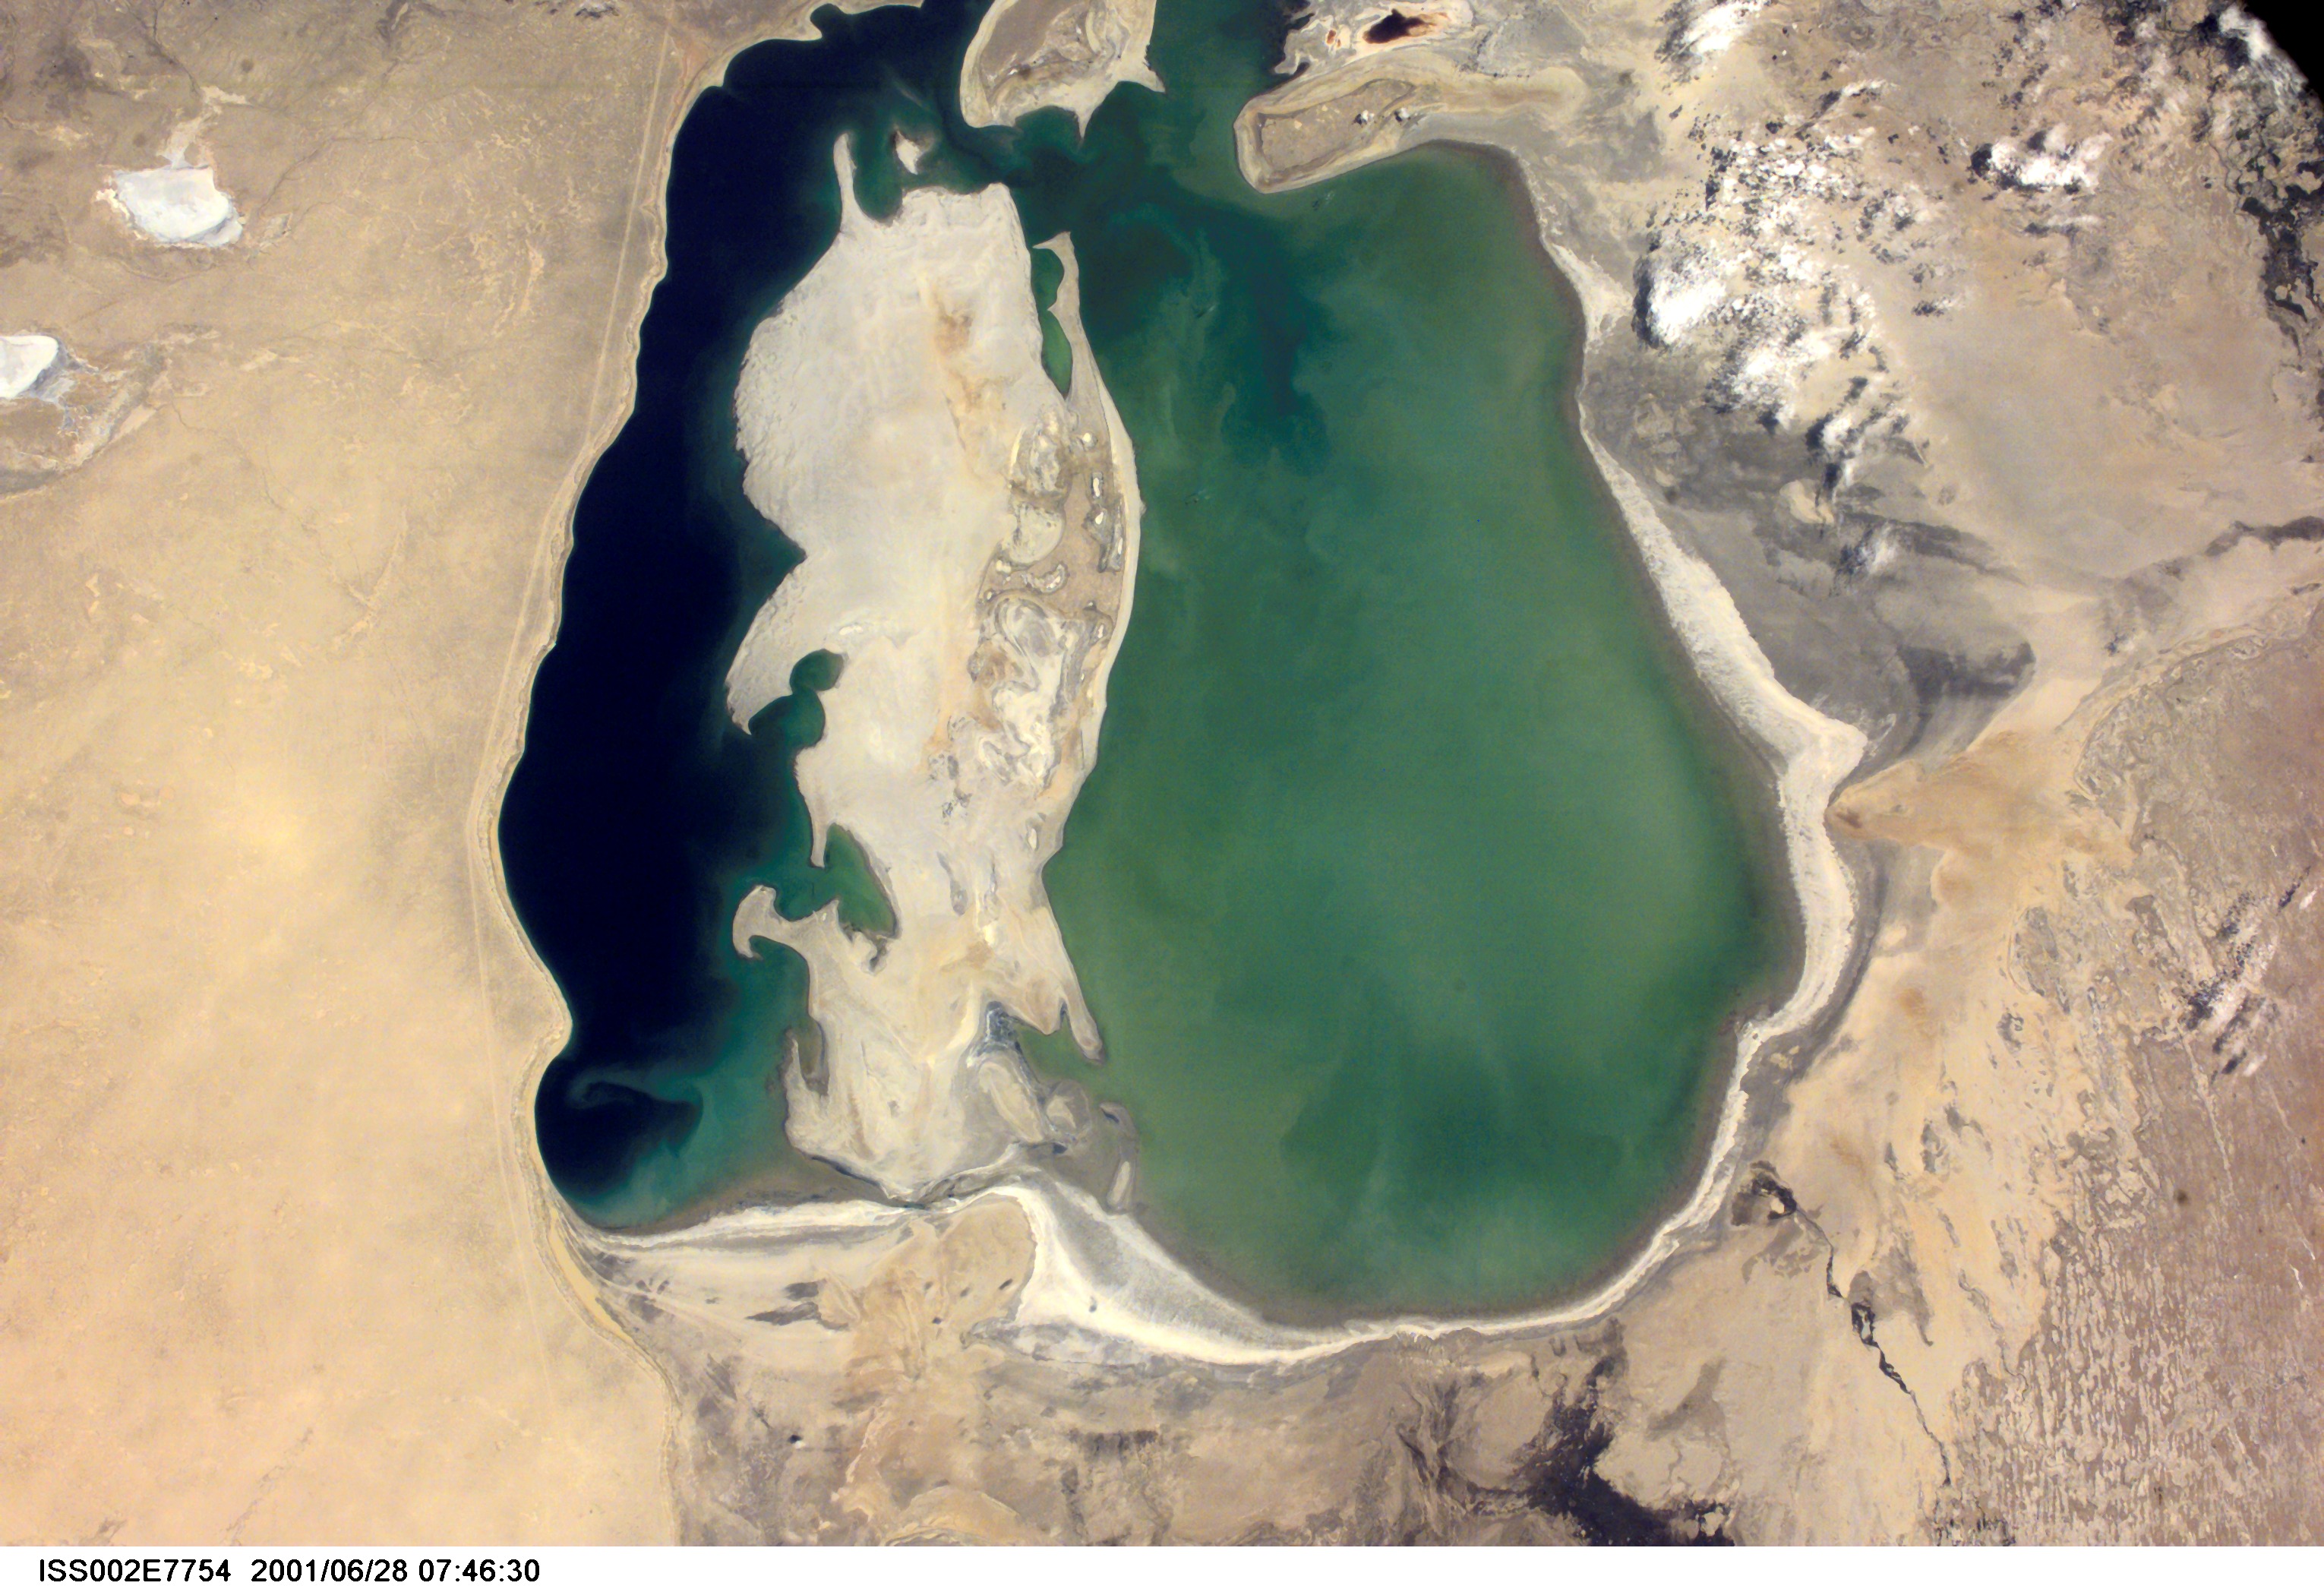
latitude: 45.0
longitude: 59.5
